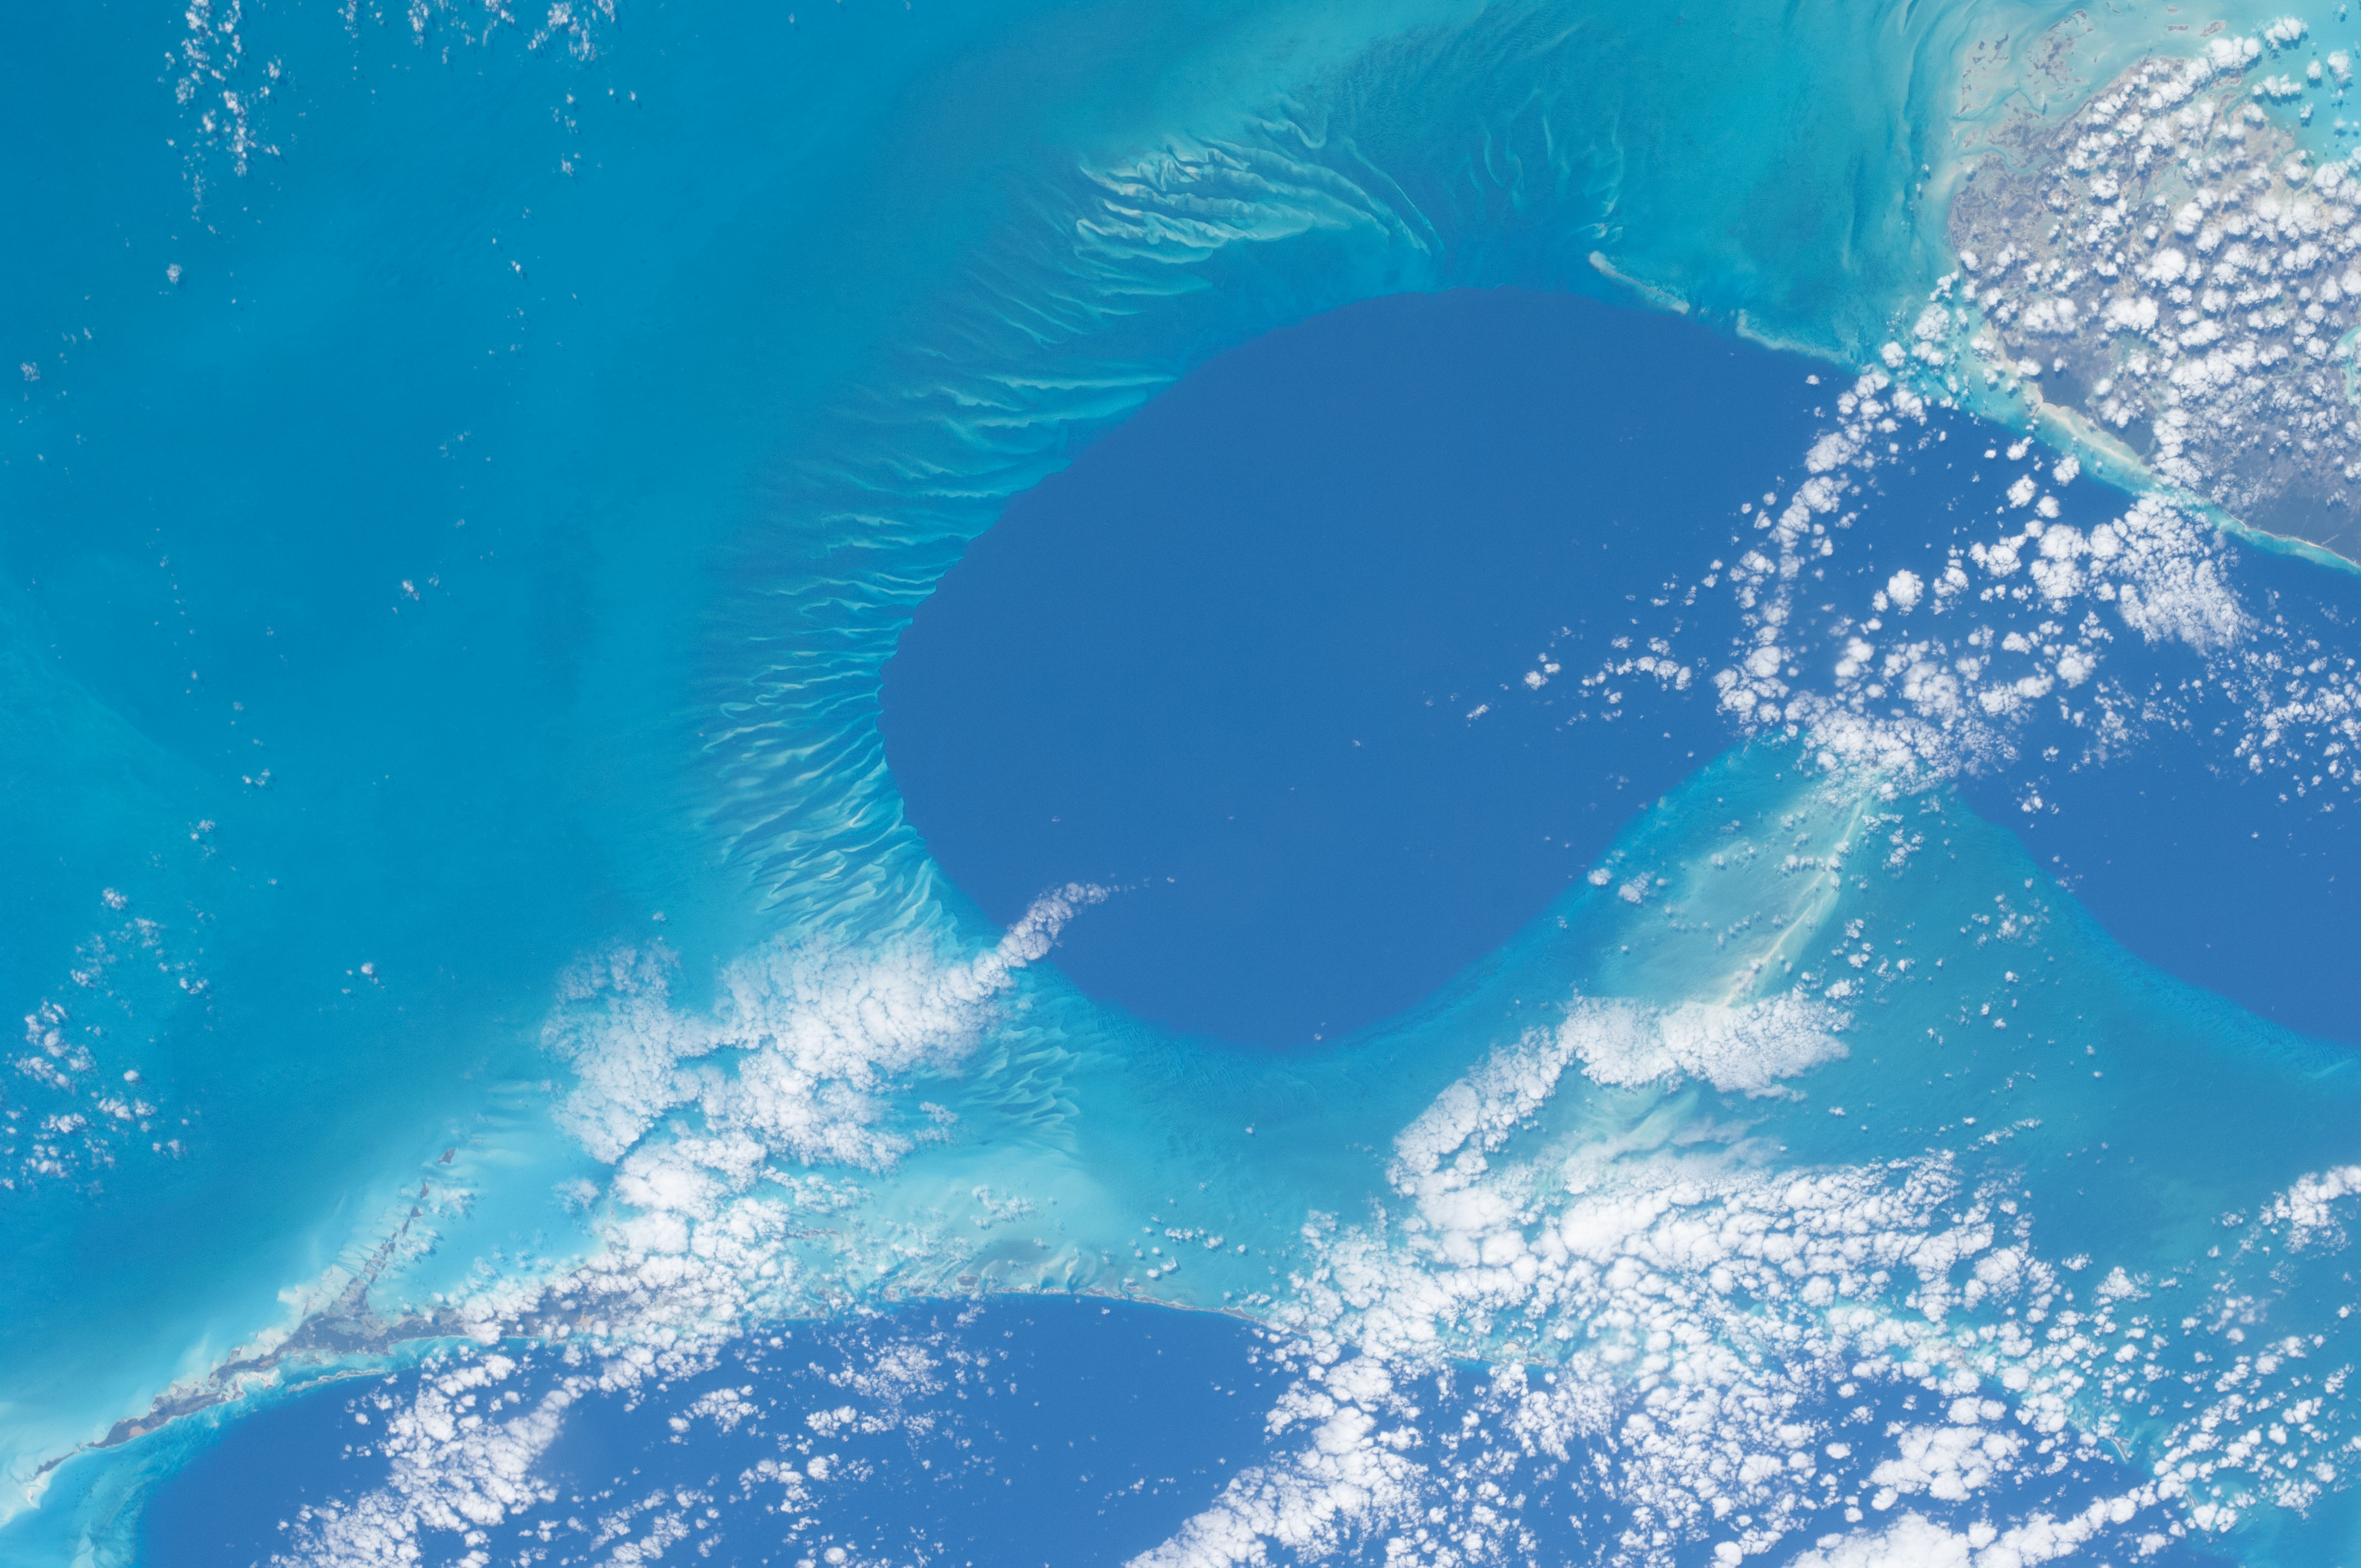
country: BAHAMAS
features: GREAT BAHAMA BANK, TONGUE OF THE OCEAN, GREAT EXUMA I., S. ANDROS I.
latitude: 23.5
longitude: -76.5
